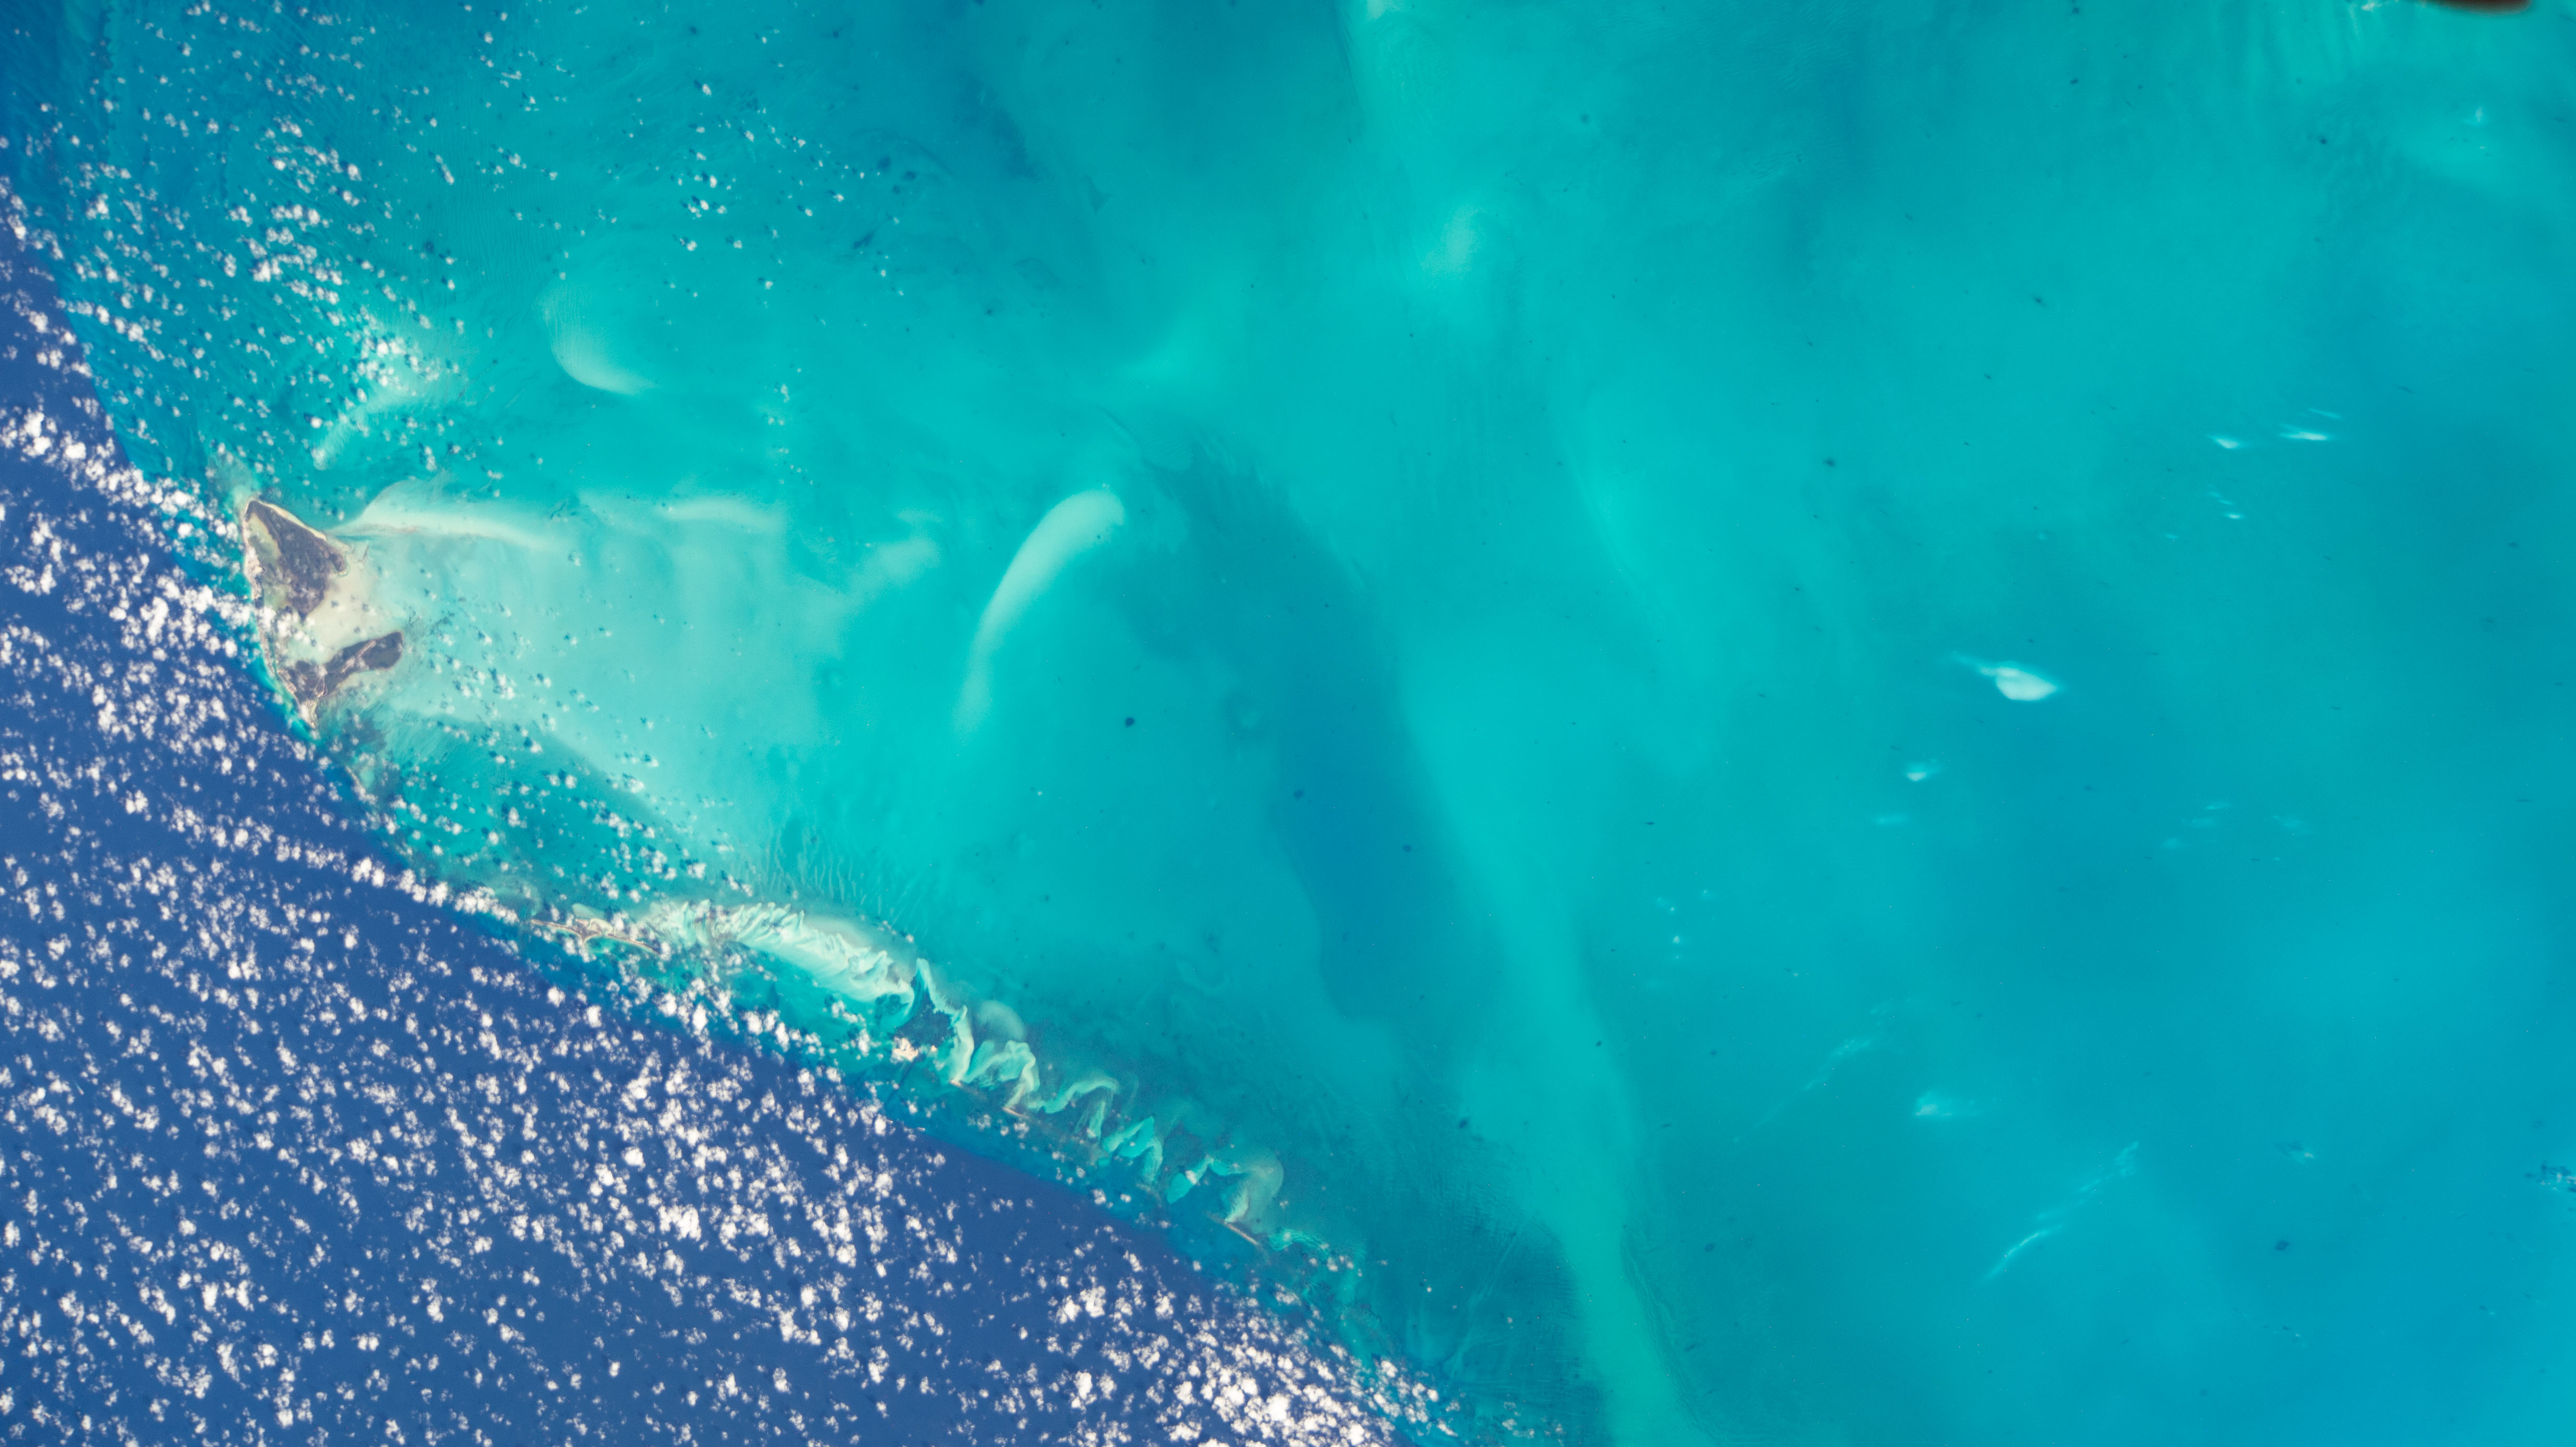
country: BAHAMAS
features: BIMINI ISLANDS, ATLANTIC OCEAN
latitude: 25.4
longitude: -78.9
